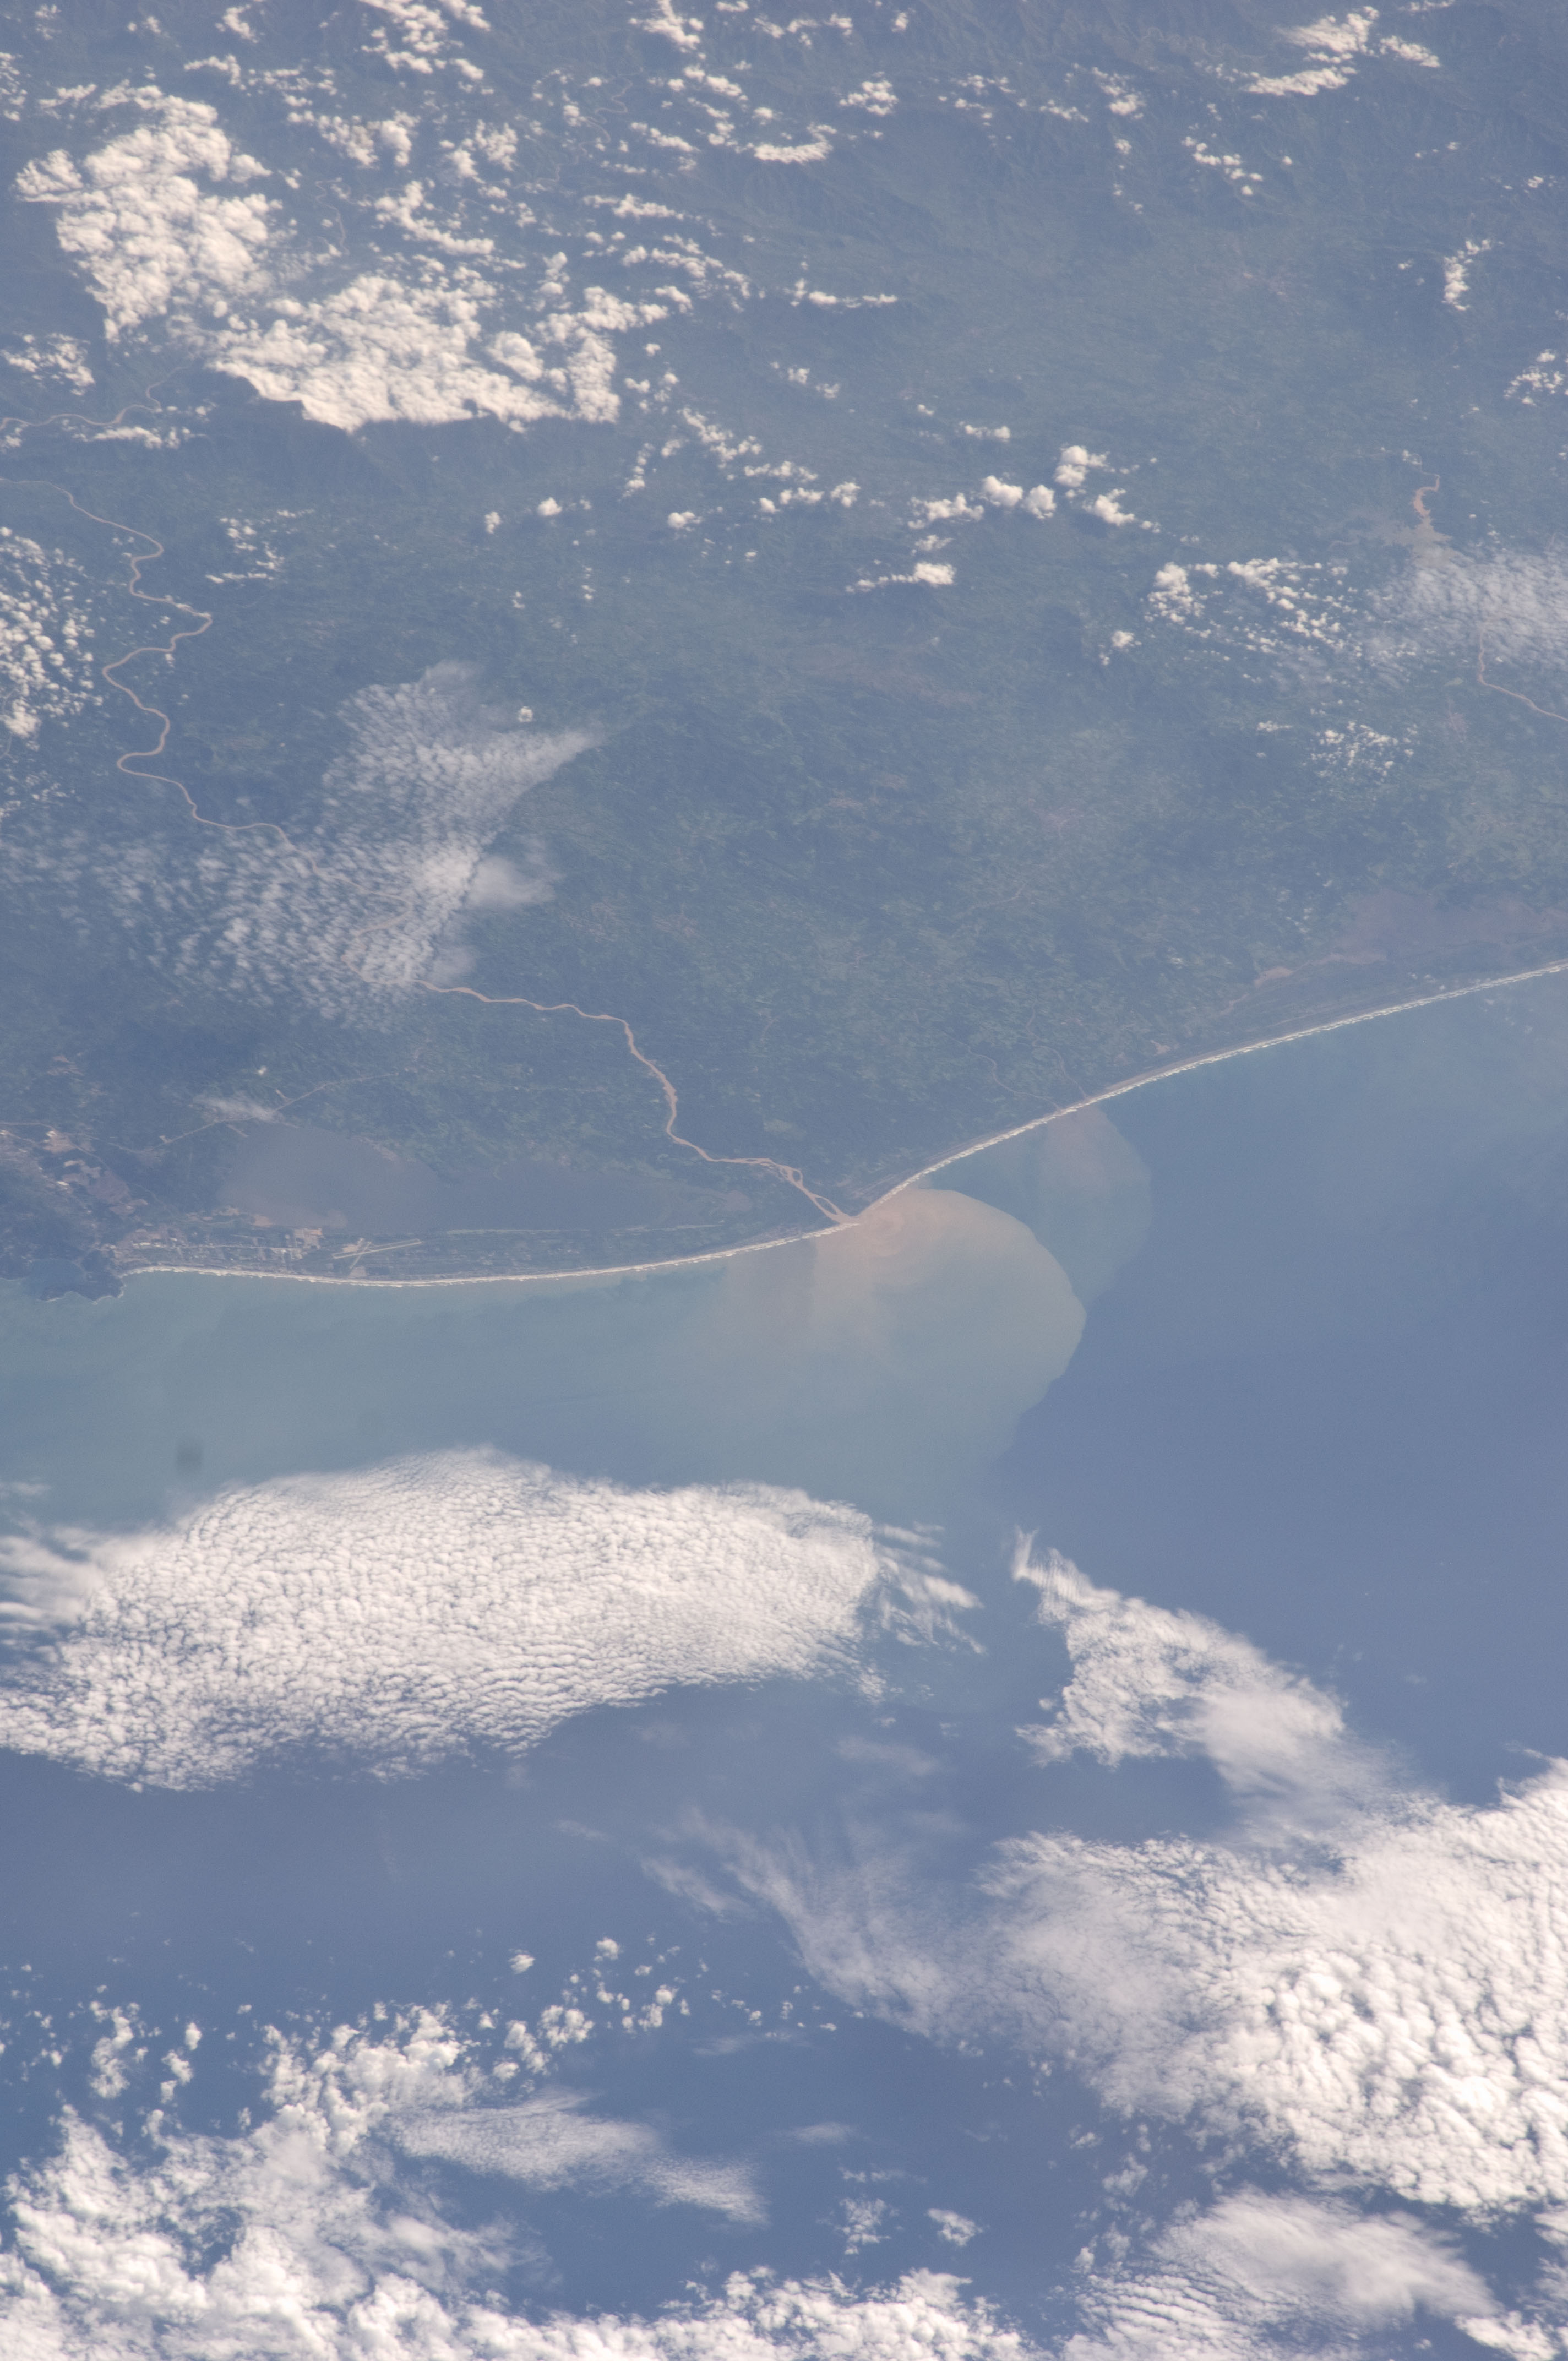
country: MEXICO
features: PAPAGAYO R., L. PAPAGAYO, ACAPULCO, SEDIMENT
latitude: 16.7
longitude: -99.6
